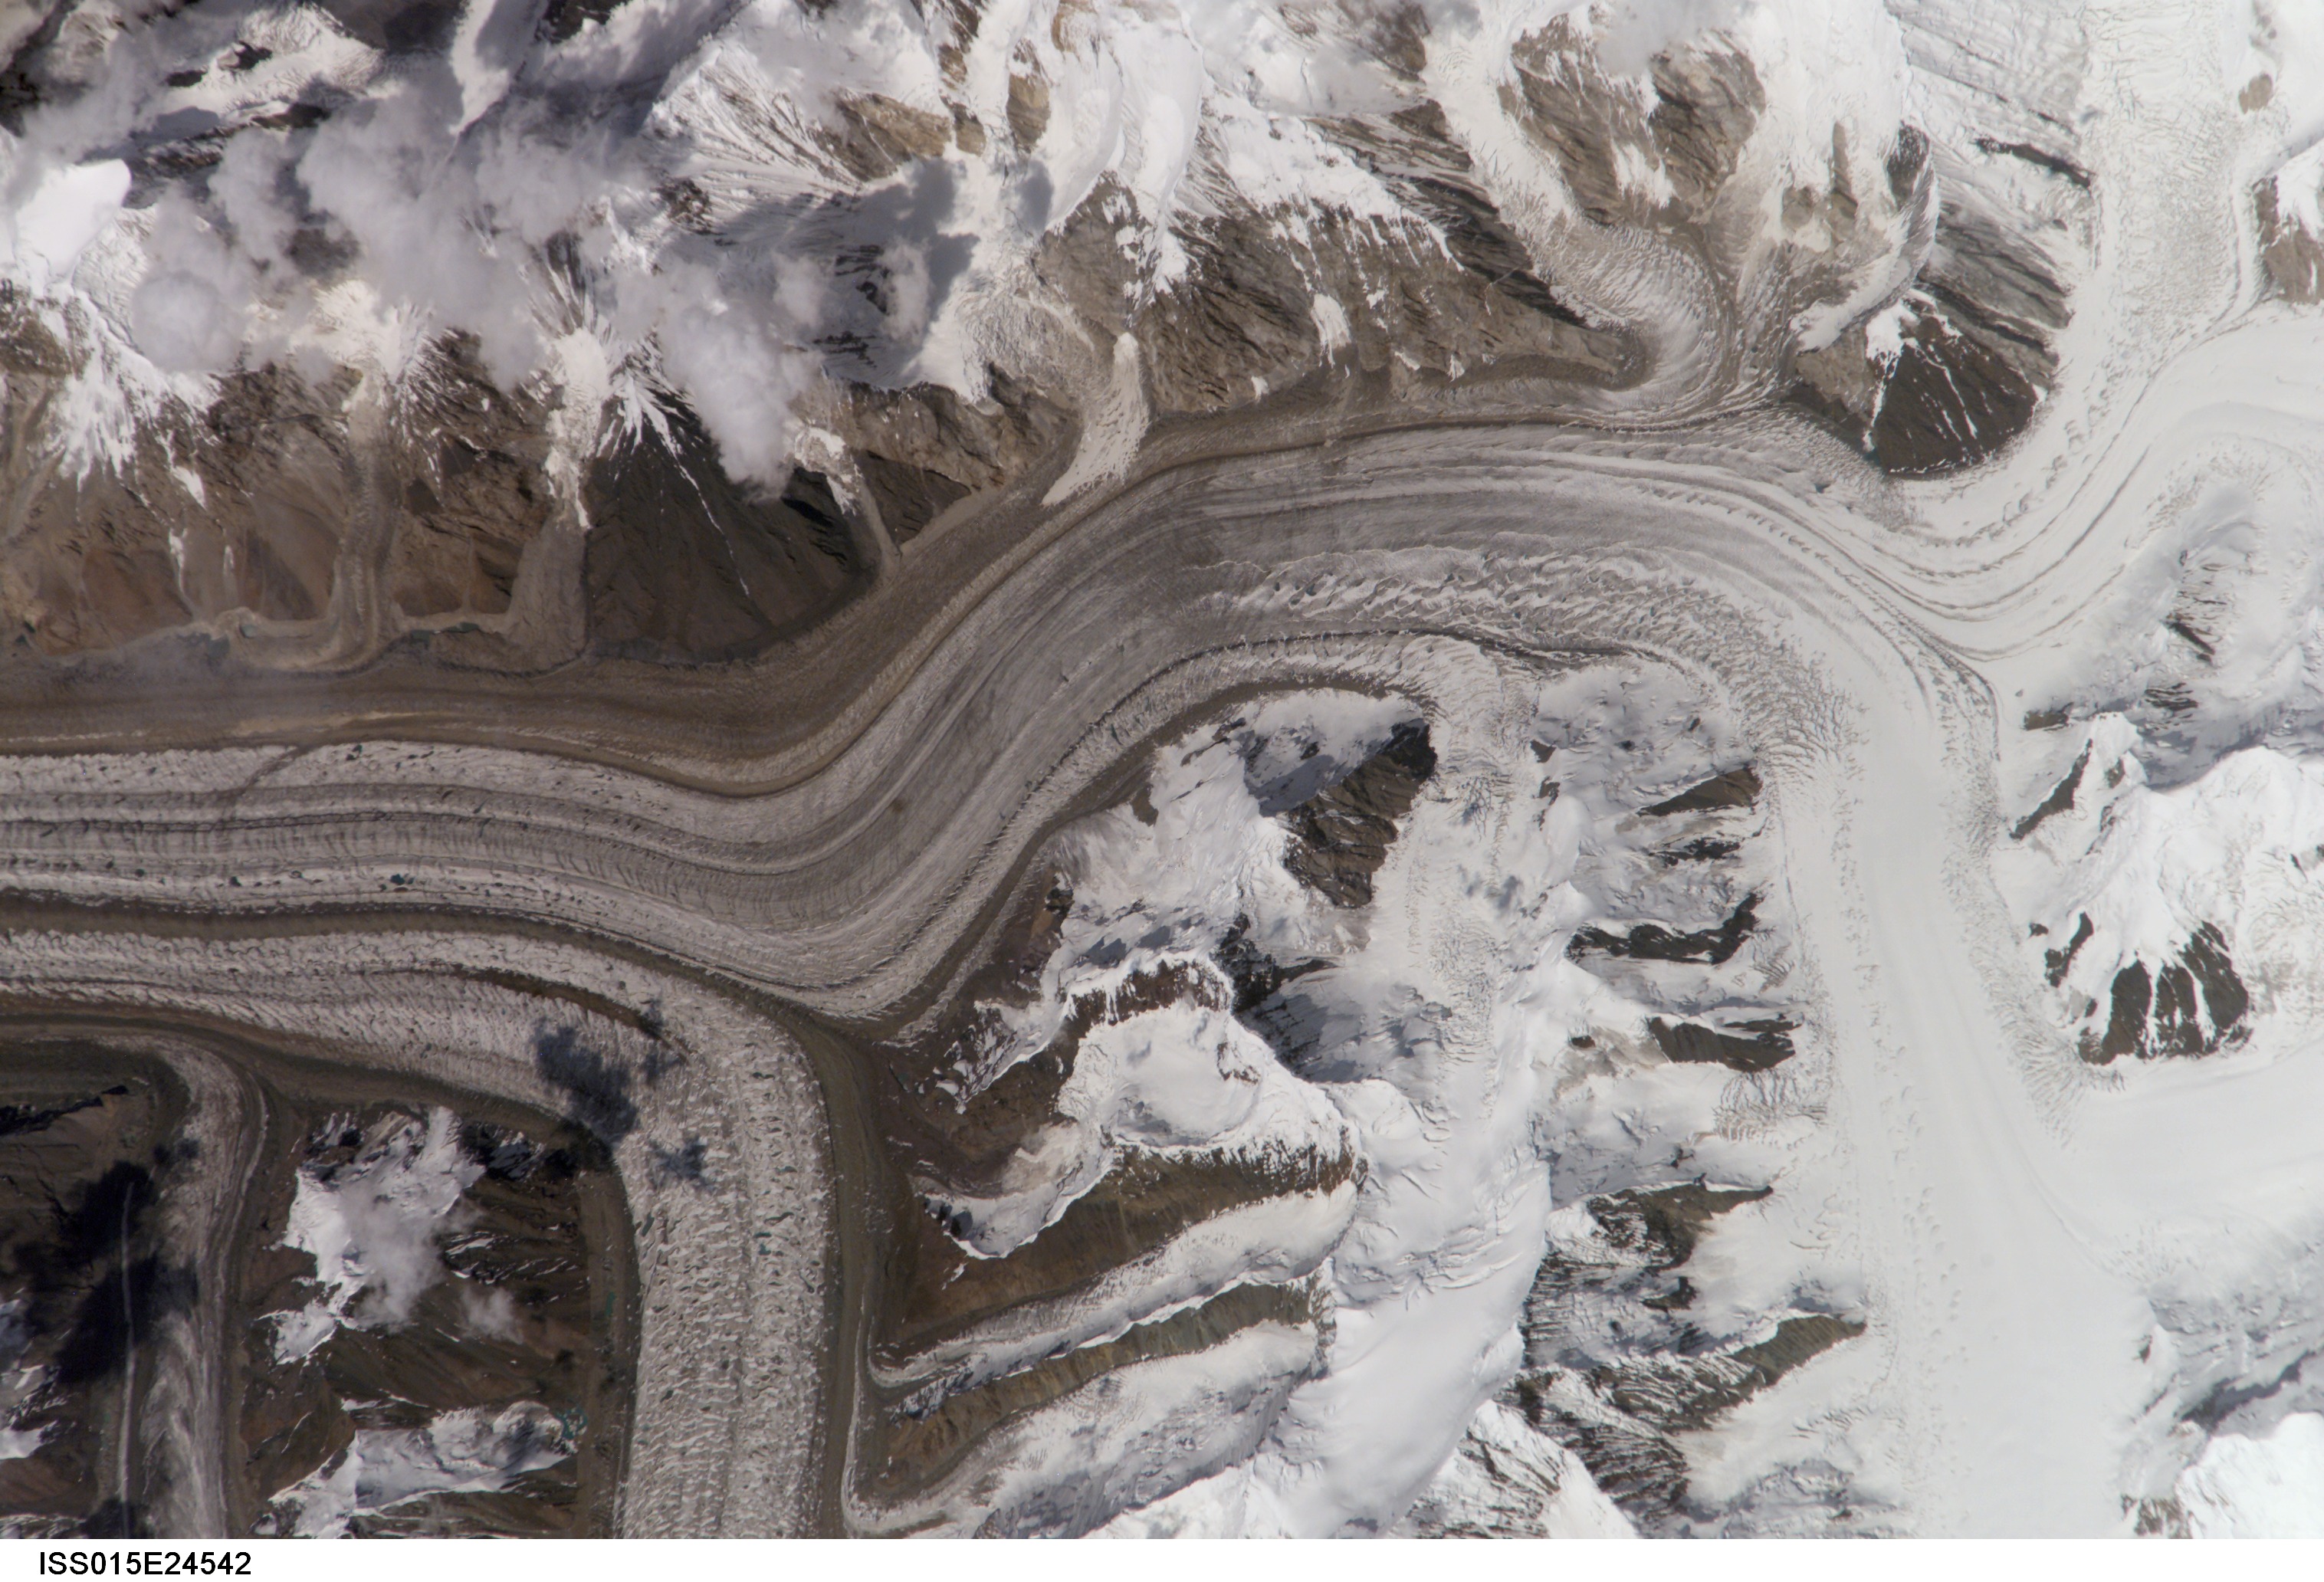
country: KYRGYZSTAN
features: VALLEY GLACIERS, C. TIEN MTS.
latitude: 42.2
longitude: 80.1
